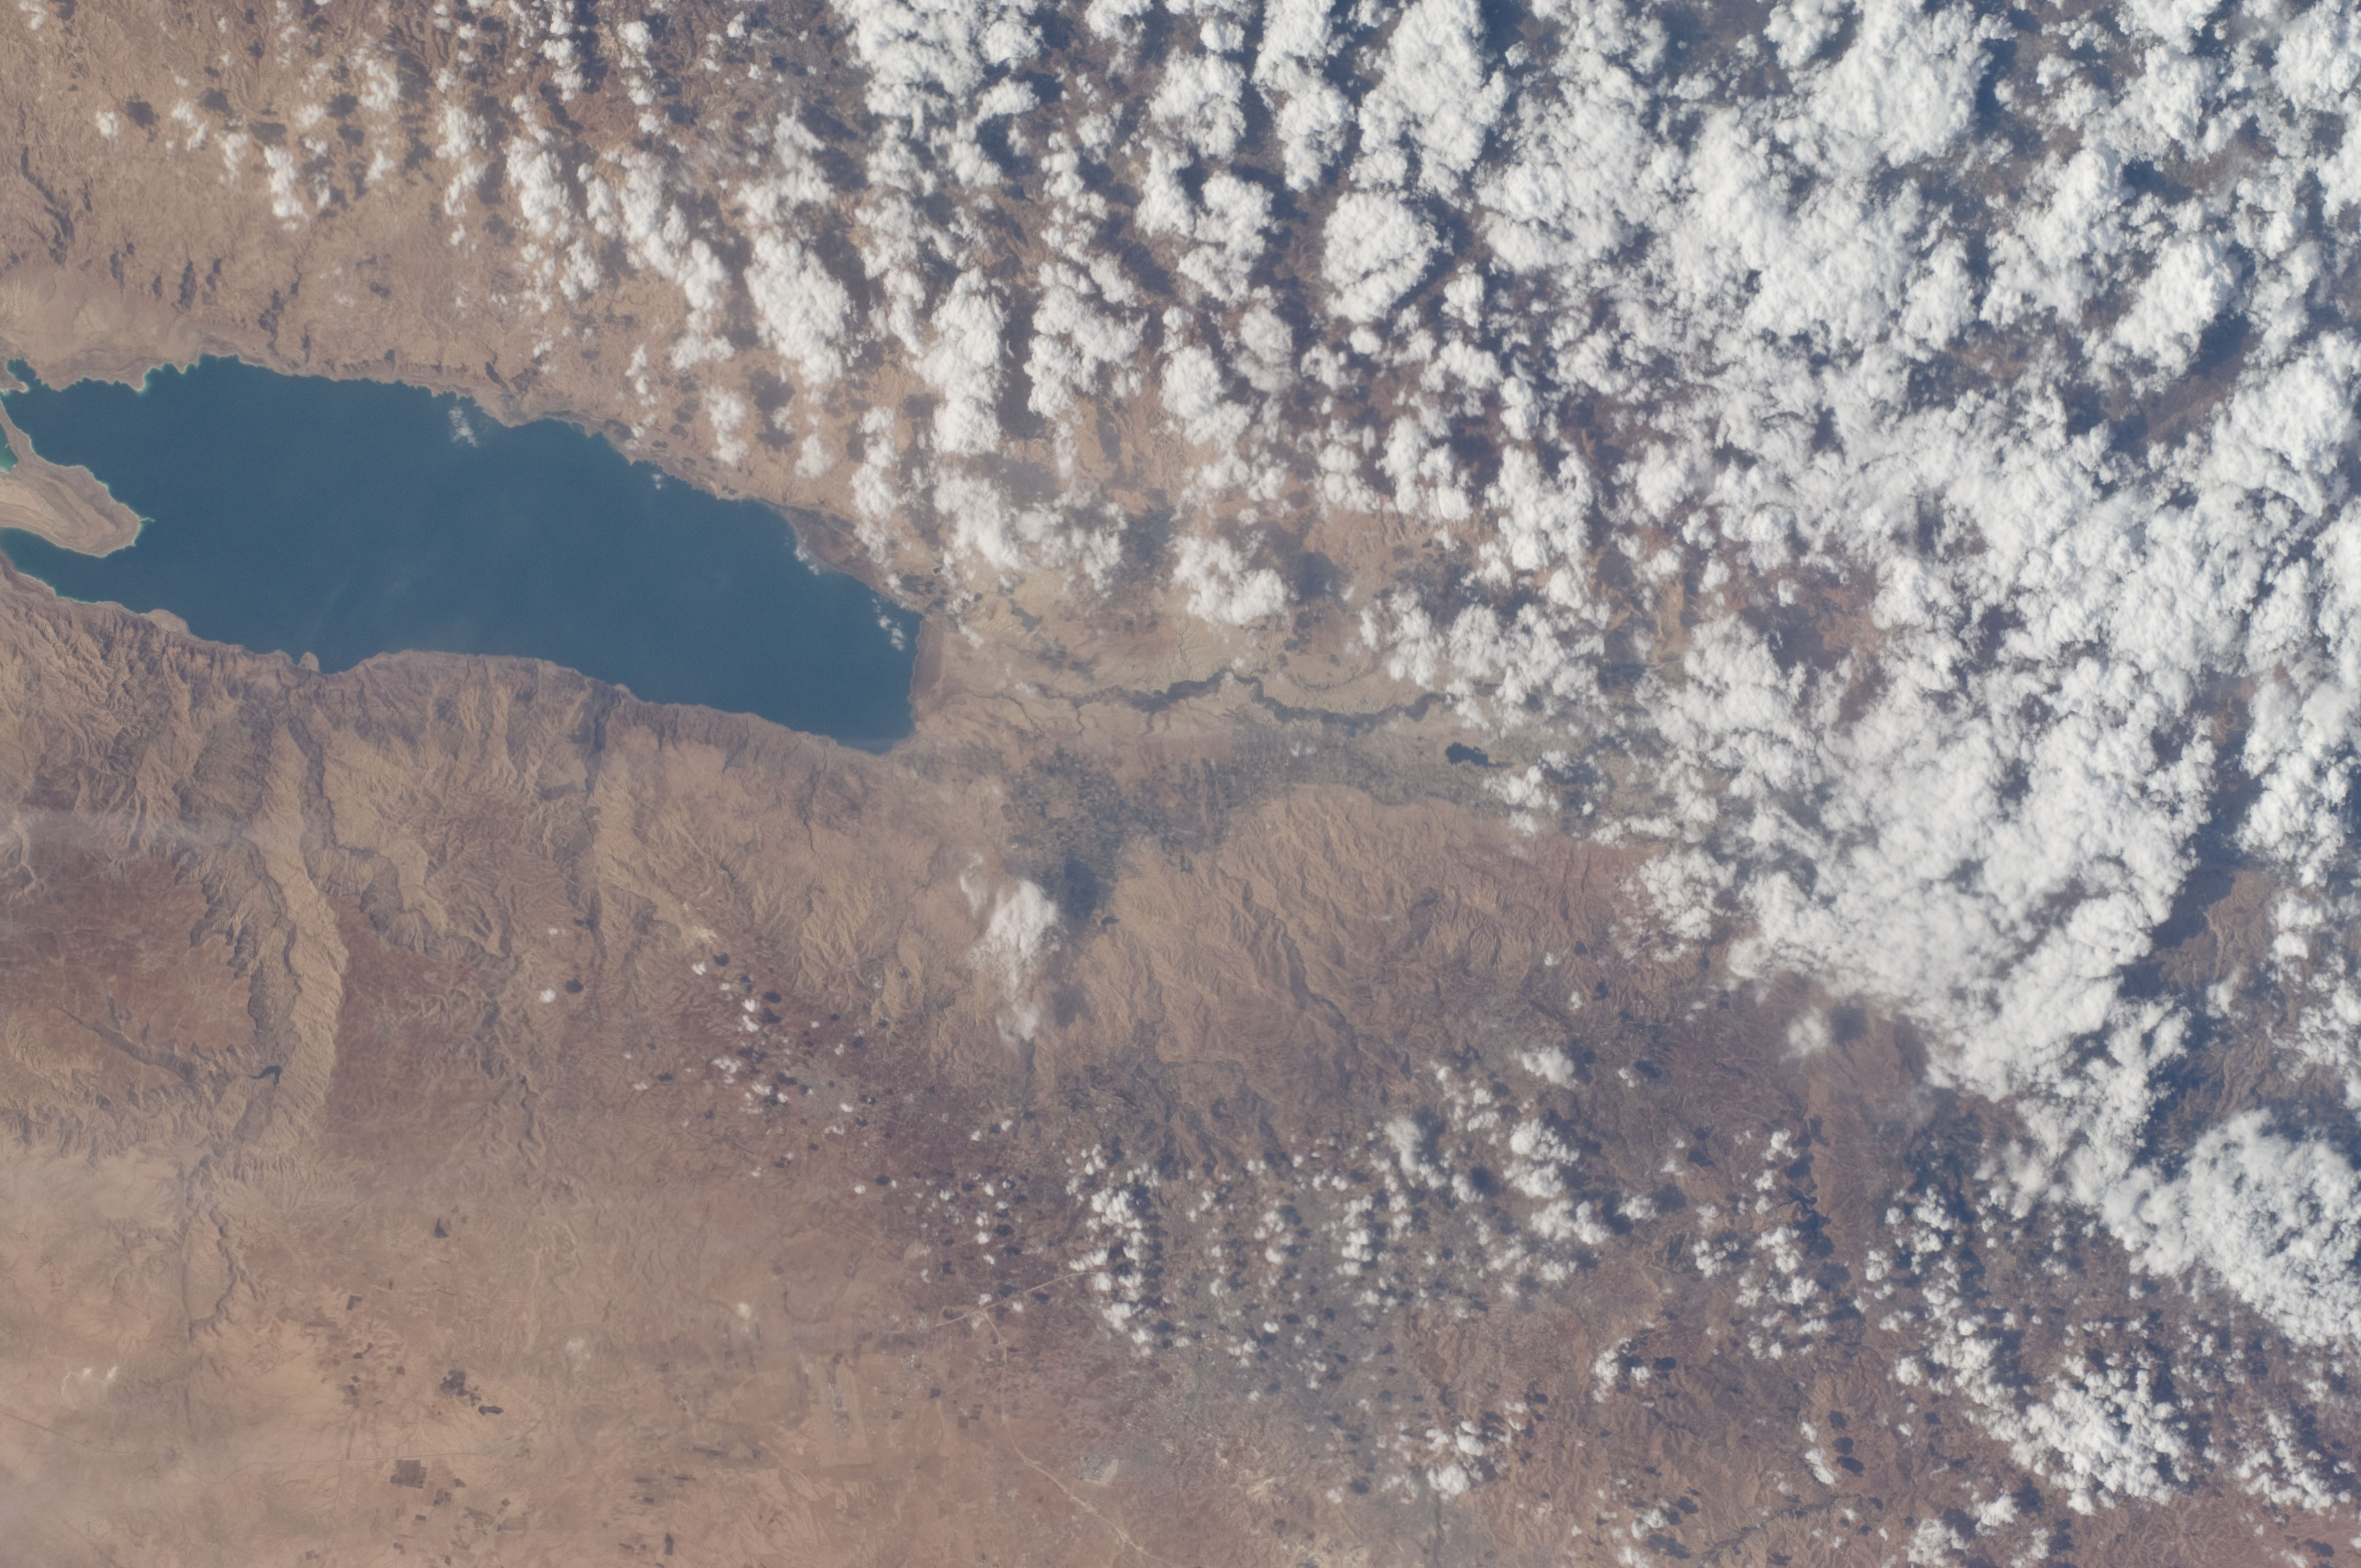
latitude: 32.0
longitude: 35.5
